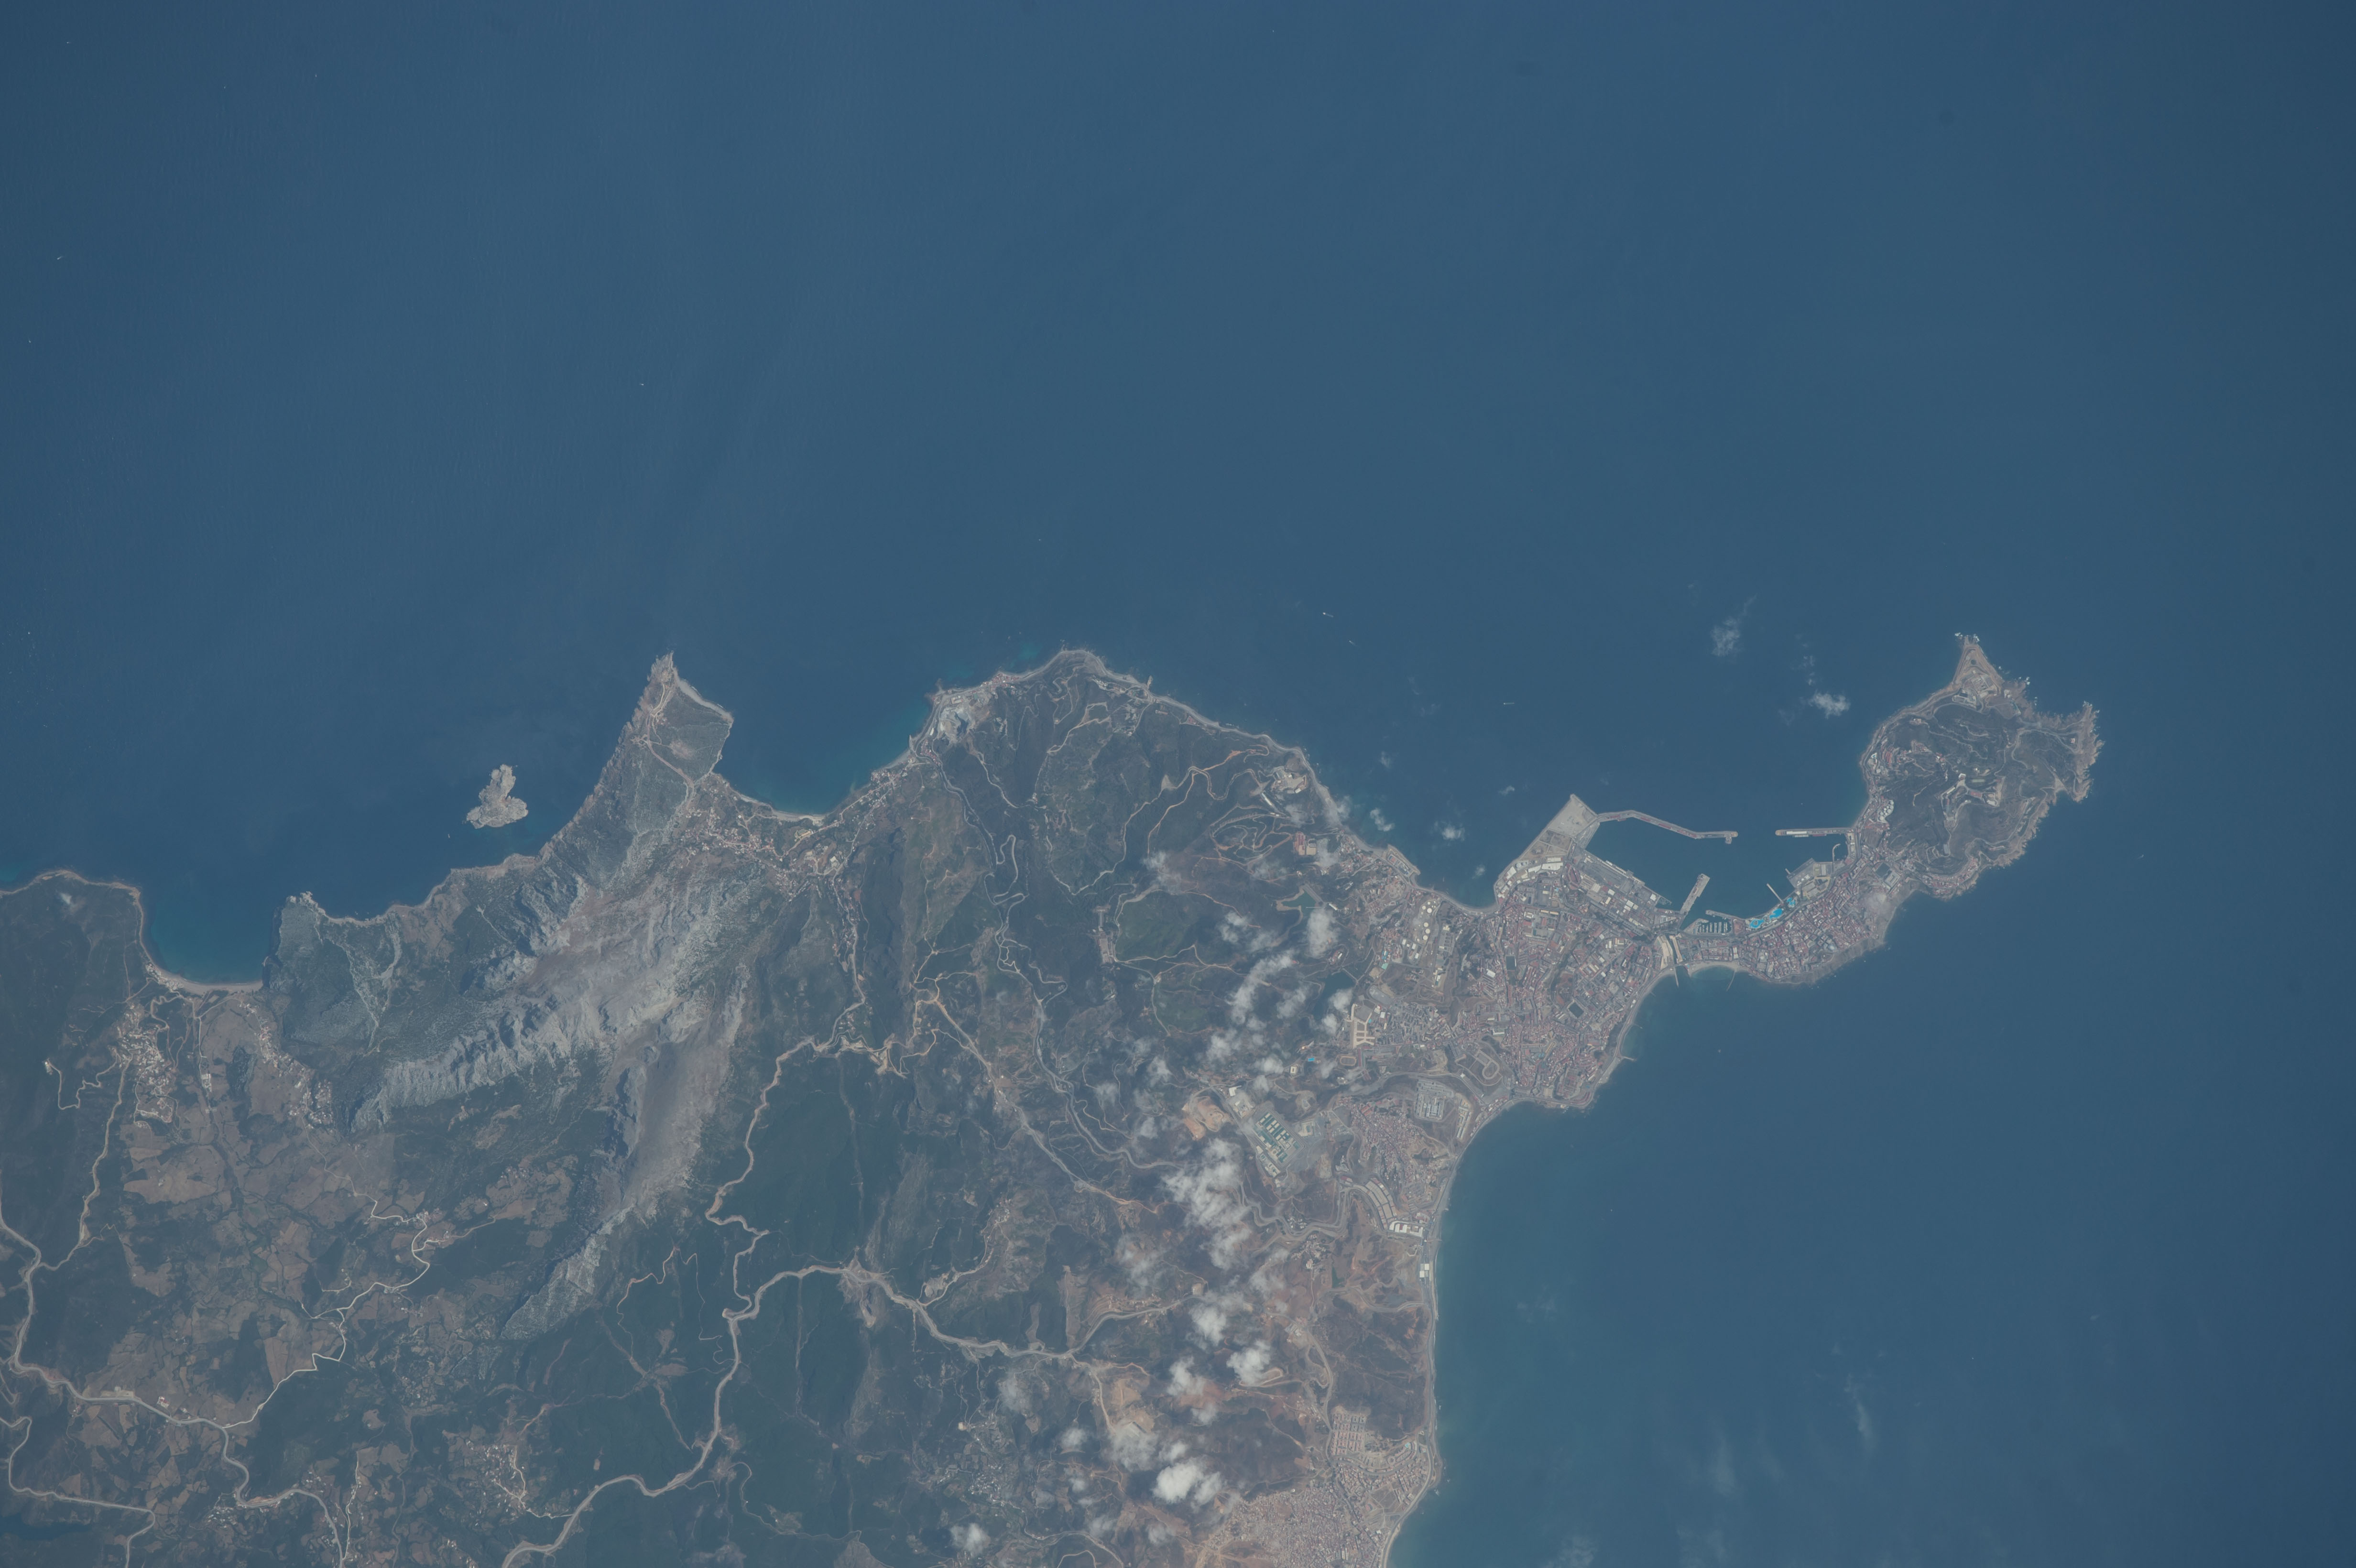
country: SPAIN
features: STRAIT OF GIBRALTAR, ALBORAN SEA, MOROCCO, CEUTA, FNIDEQ, THE RIF
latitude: 35.9
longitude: -5.4
